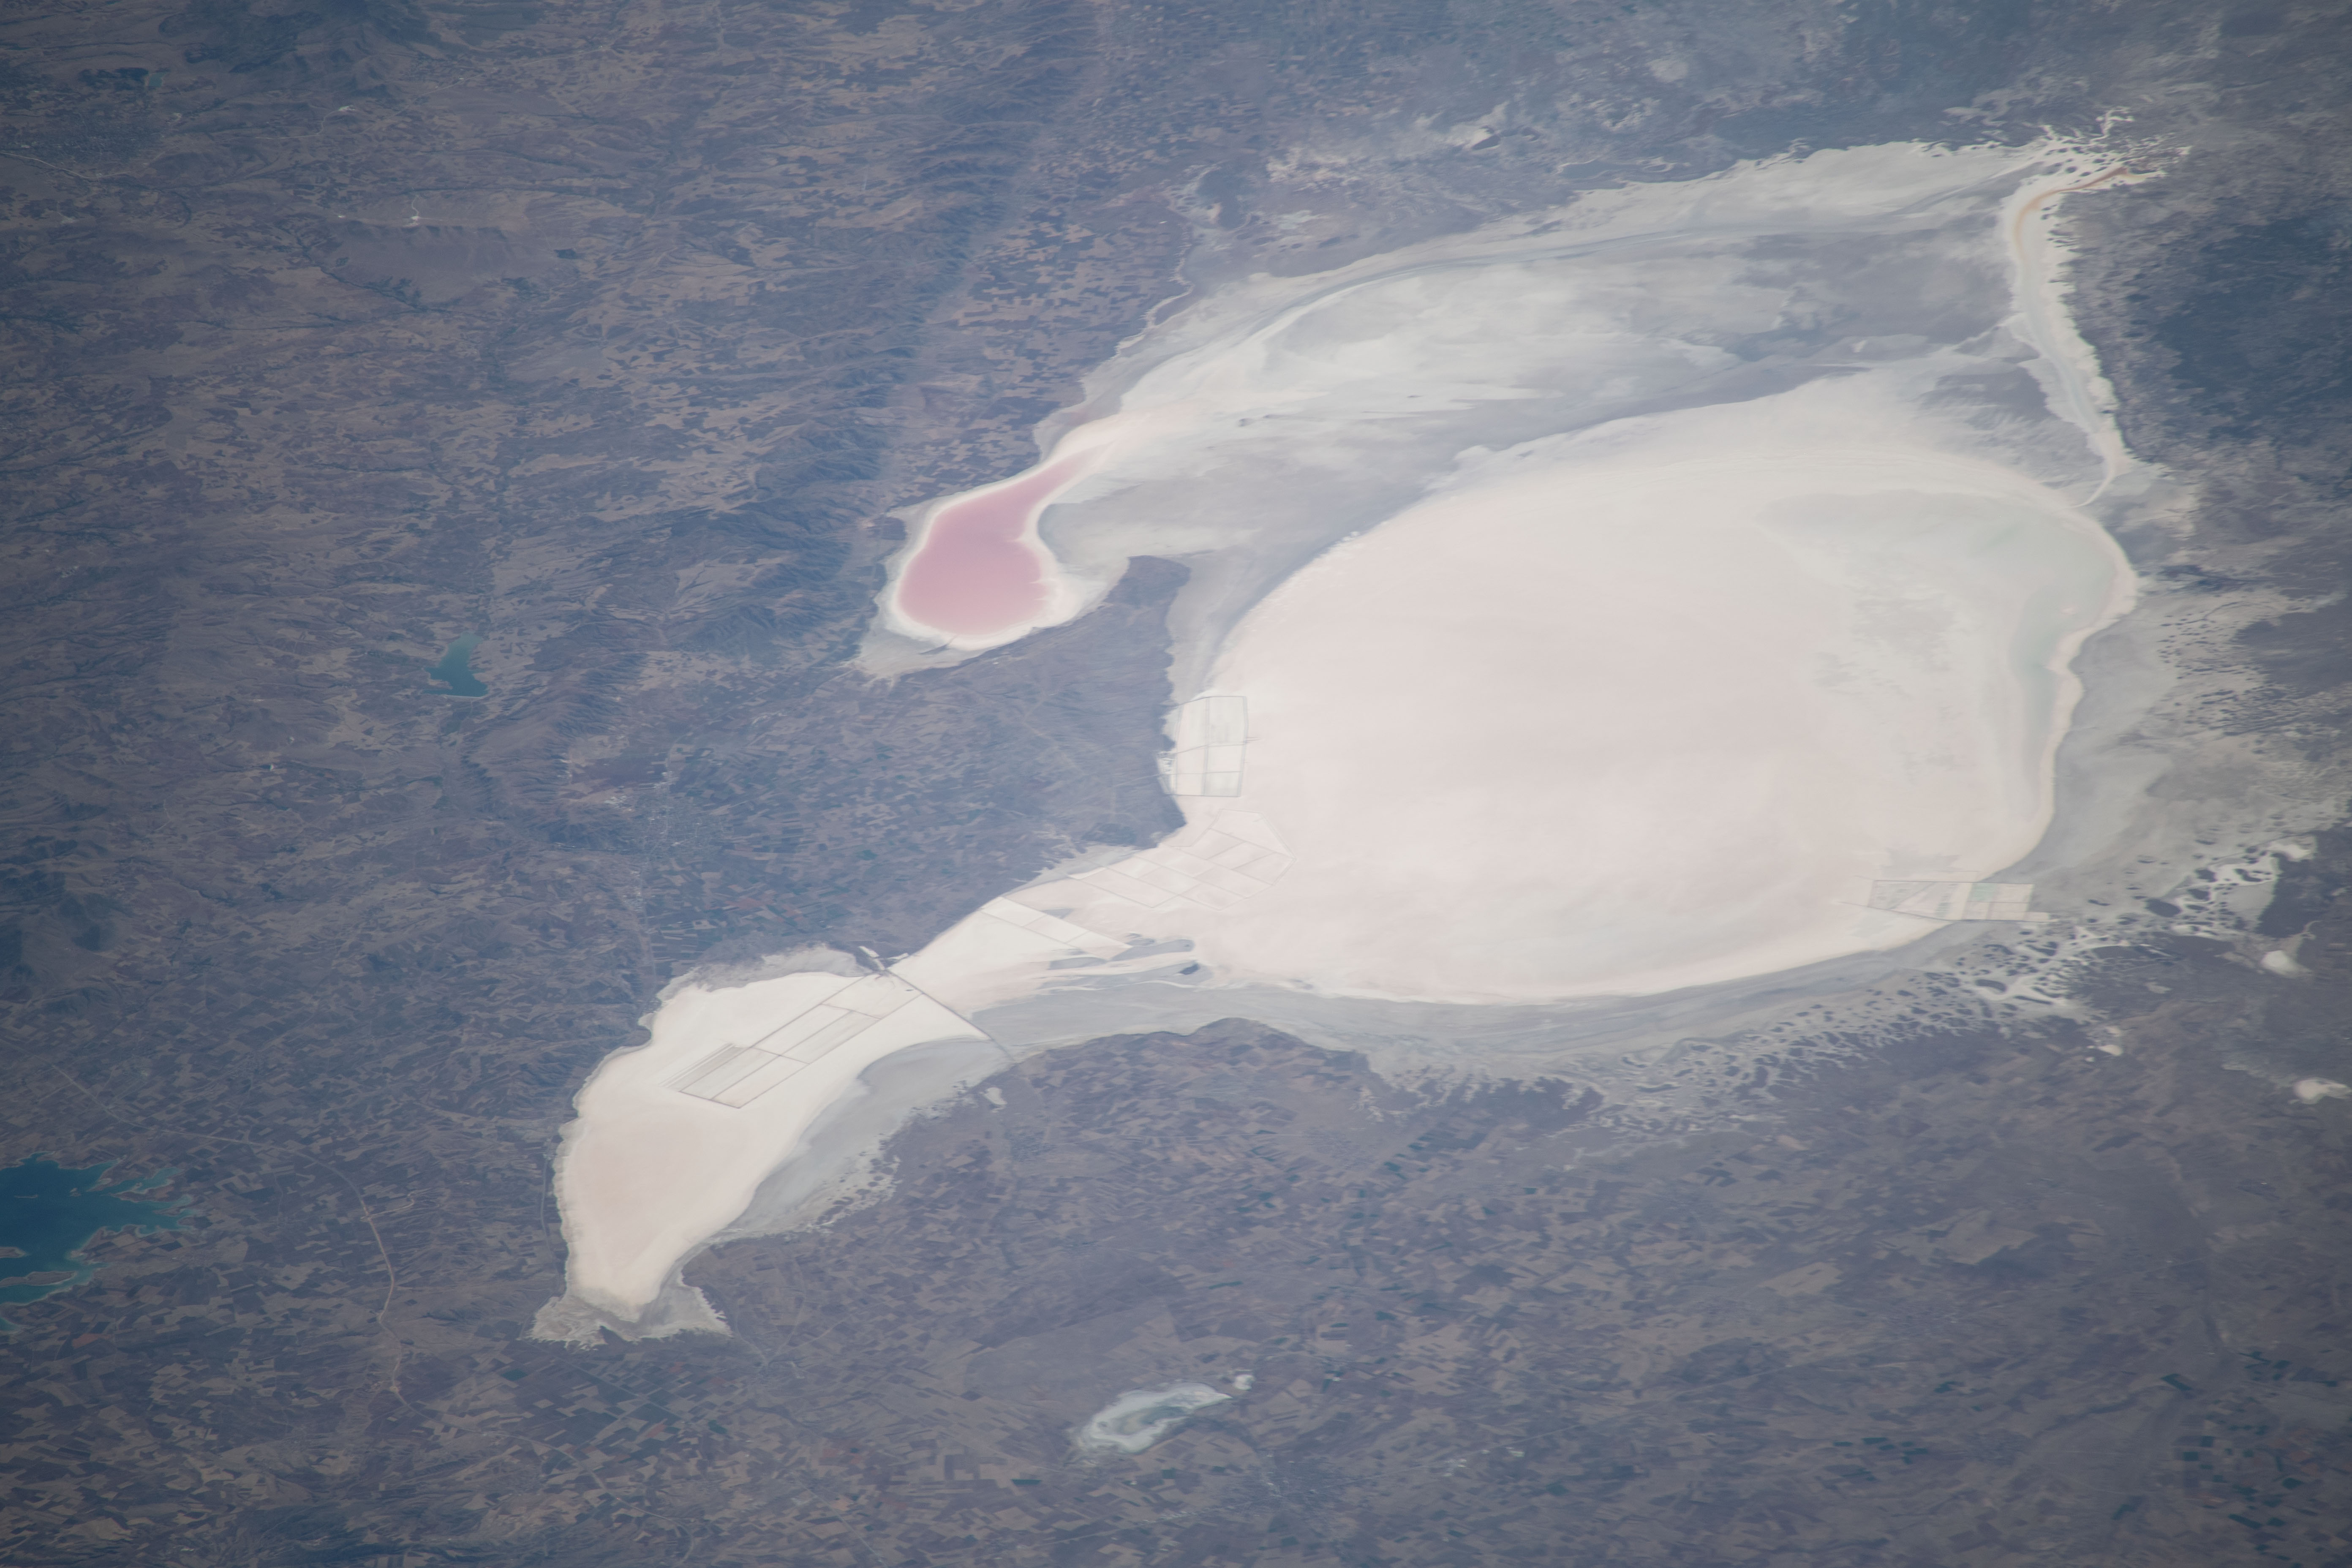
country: TURKEY
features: TUZ GOLU
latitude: 38.7
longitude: 33.4
